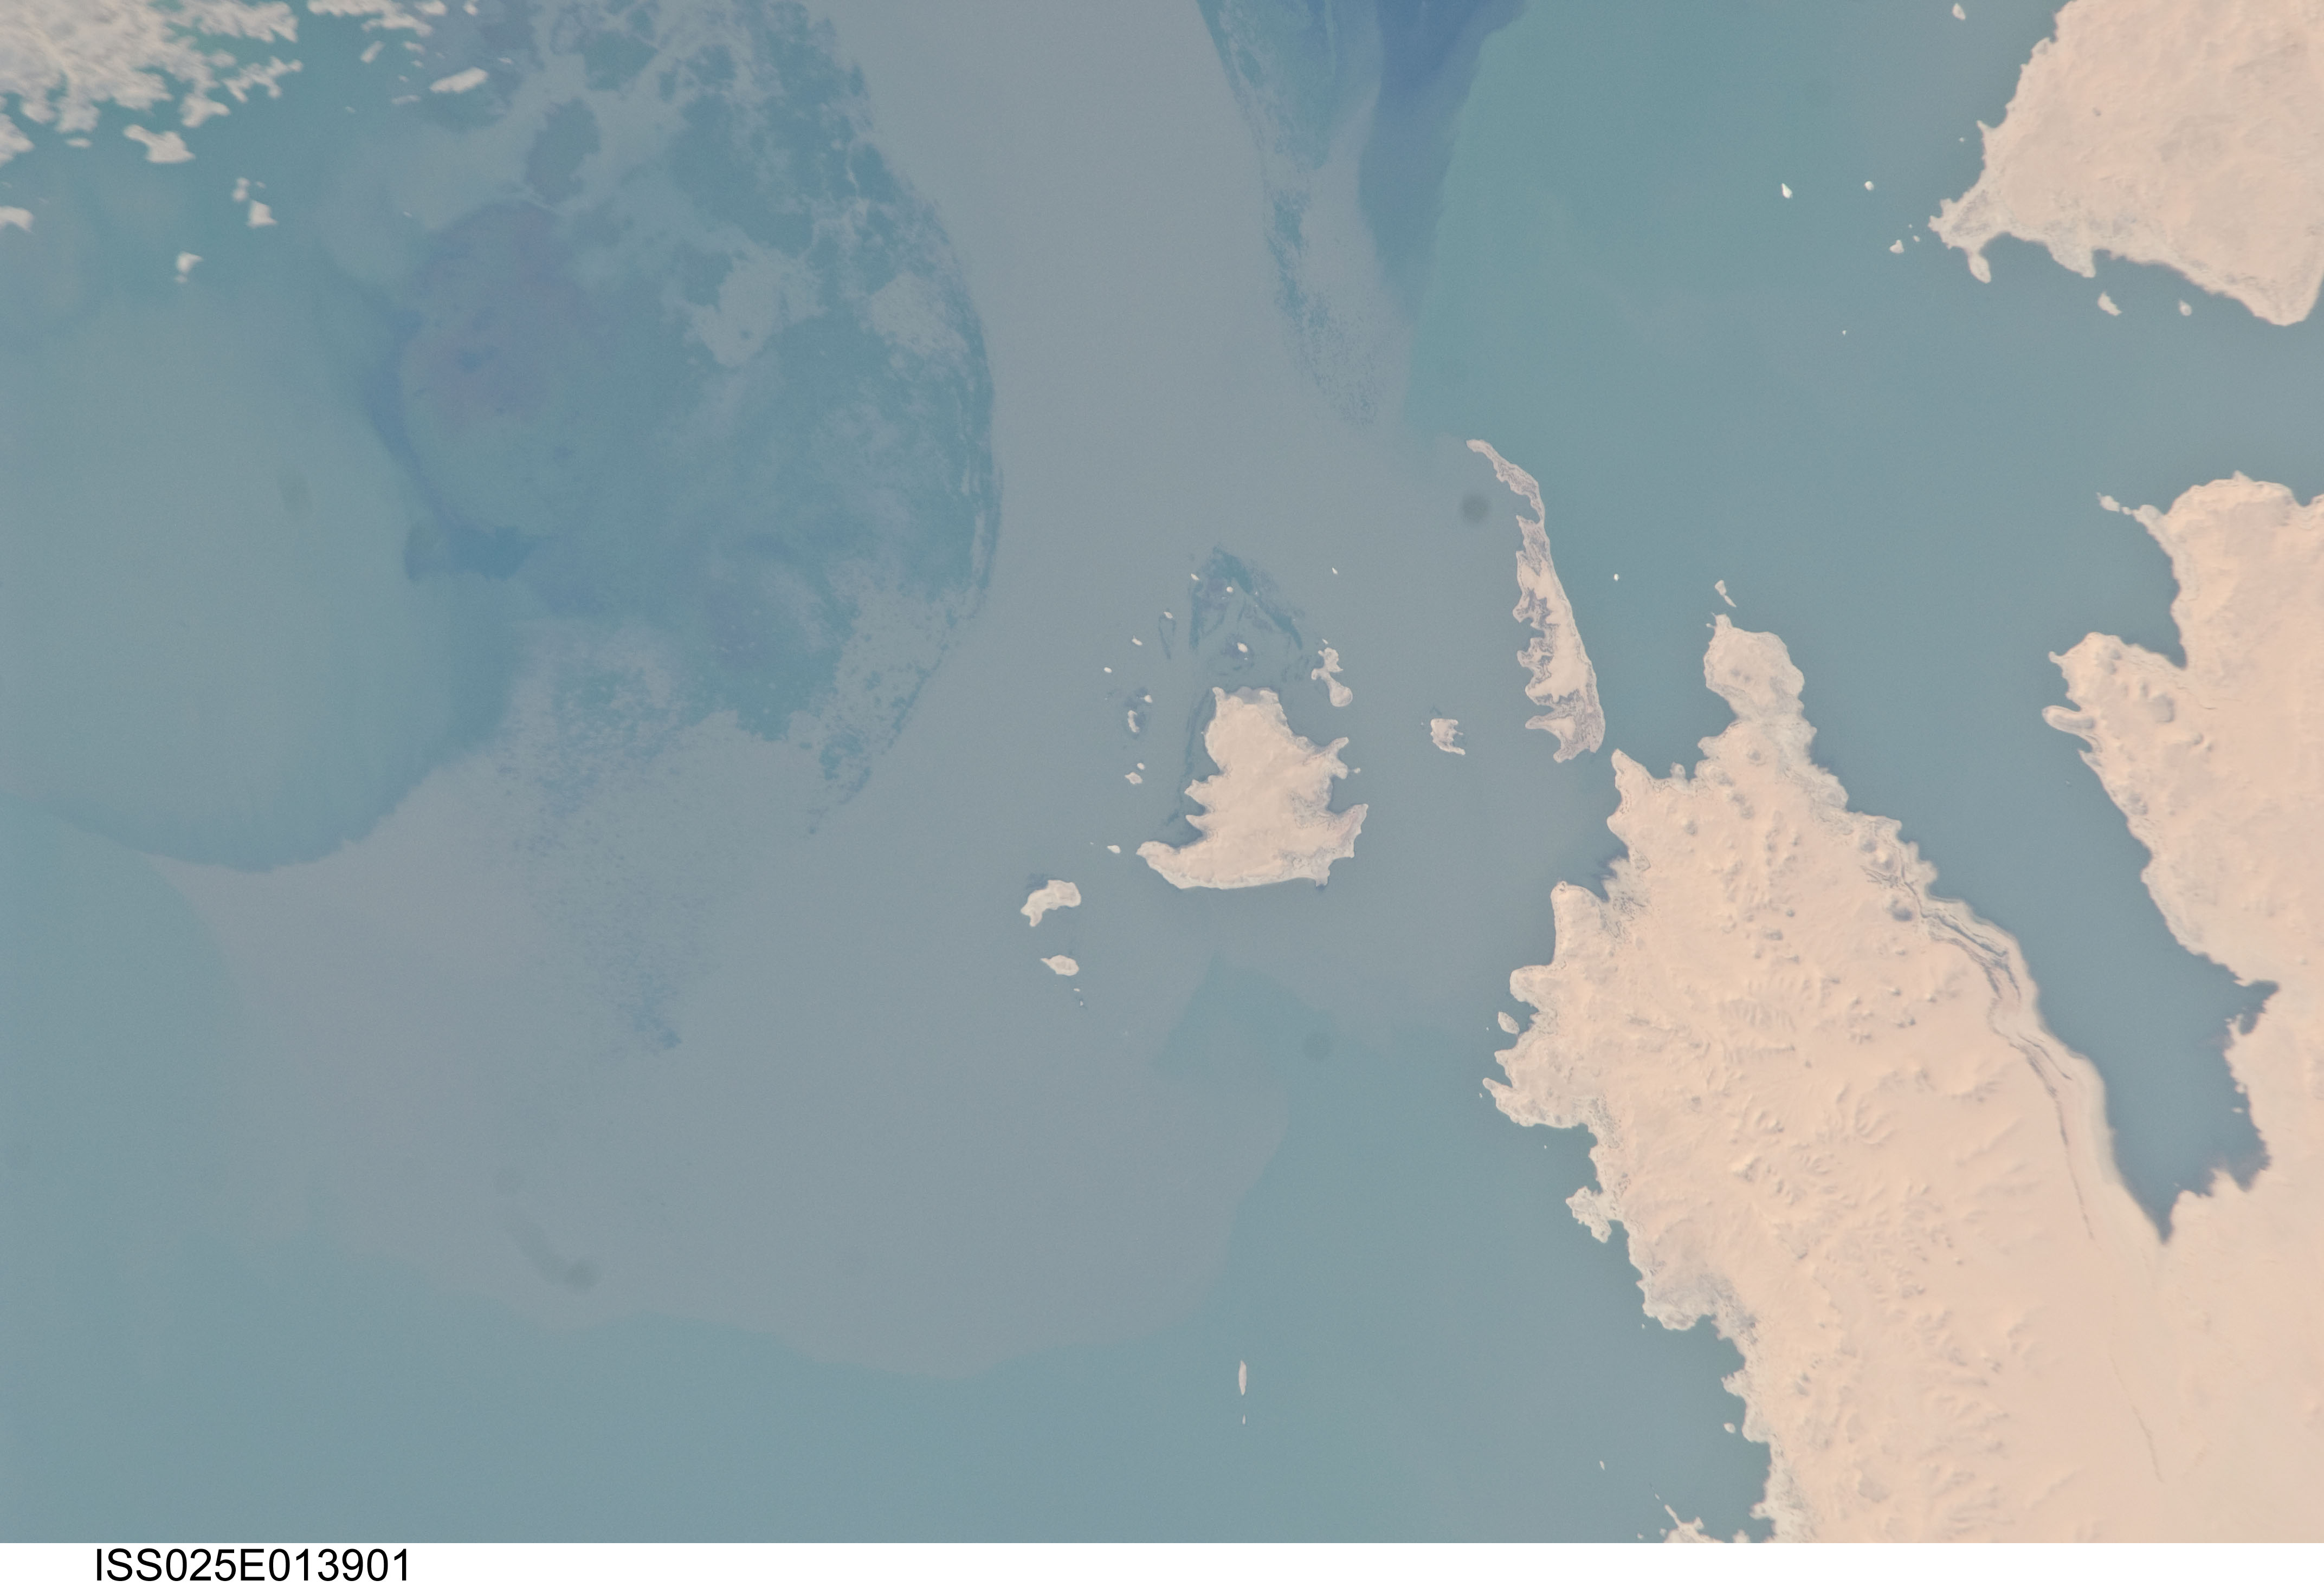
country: SUDAN
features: LAKE NUBIA, SEDIMENT, ISLANDS, BLUFFS, WEST OF WADI HALFA
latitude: 21.8
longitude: 31.2
